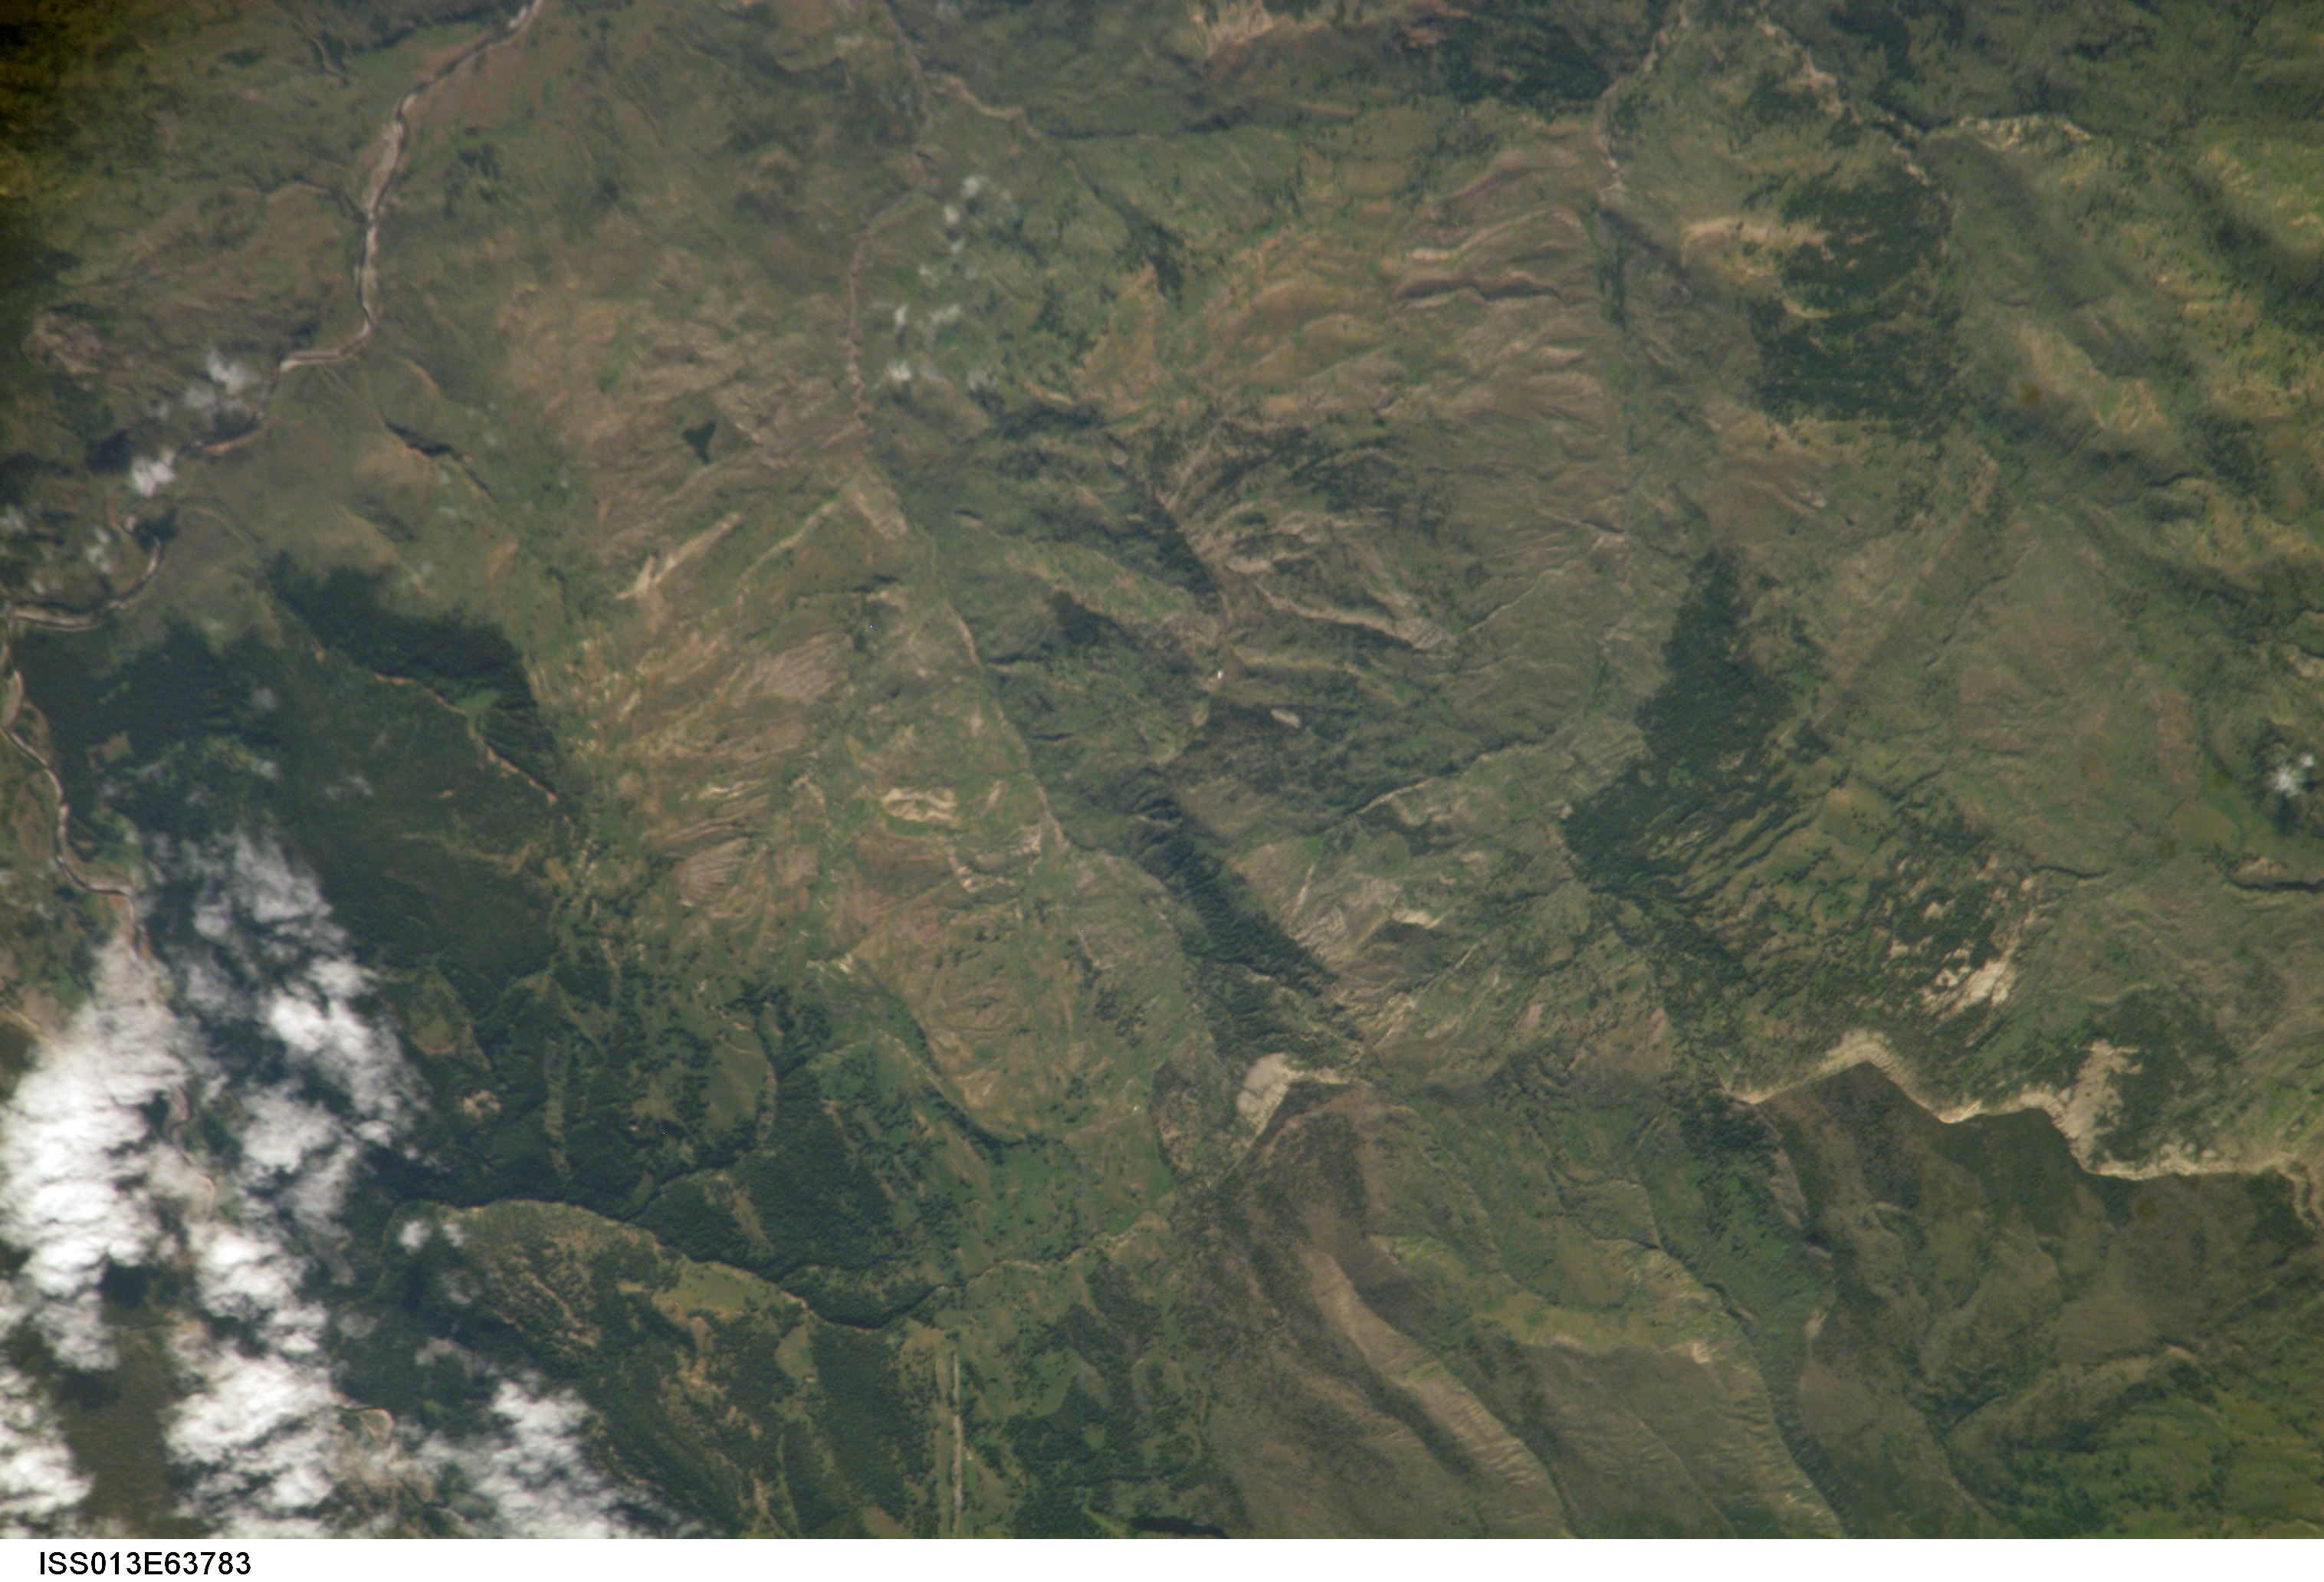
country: USA-WYOMING
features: SNAKE RIVER, HUCKLEBERRY RIDGE
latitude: 44.1
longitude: -110.5
